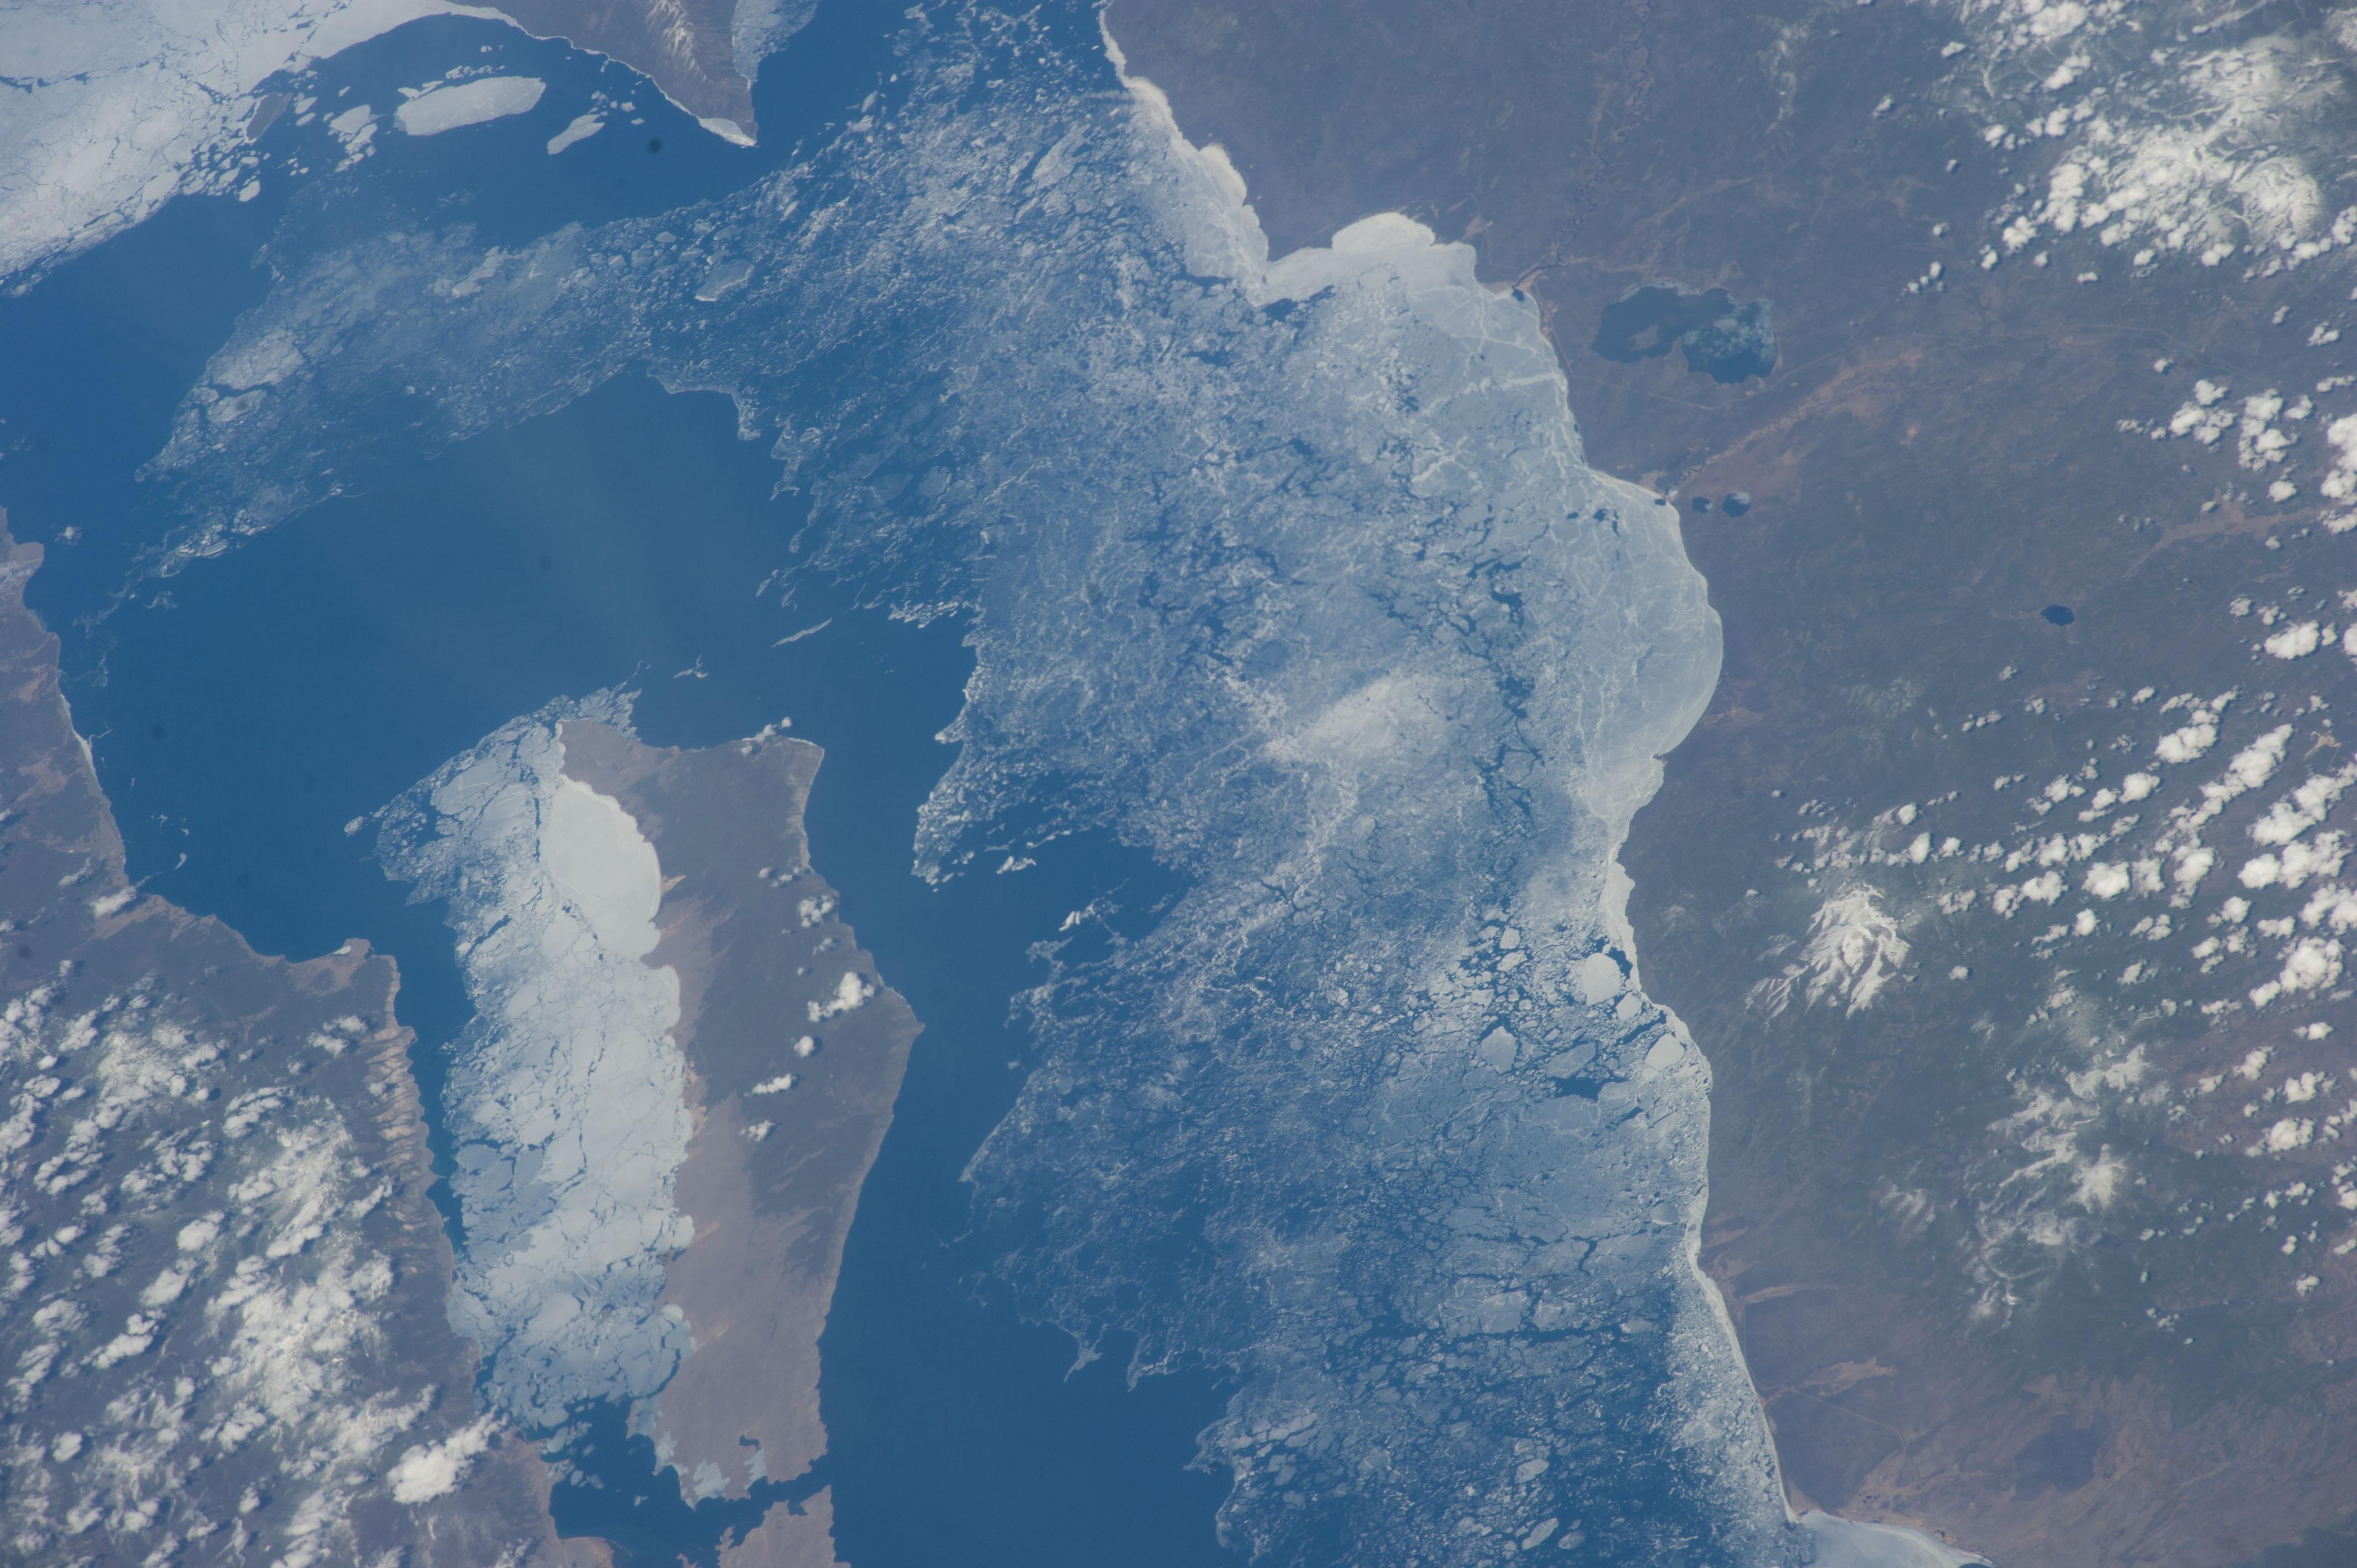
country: RUSSIAN_FEDERATION
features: LAKE BAIKAL, OLKHON ISLAND
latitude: 53.1
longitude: 107.8
